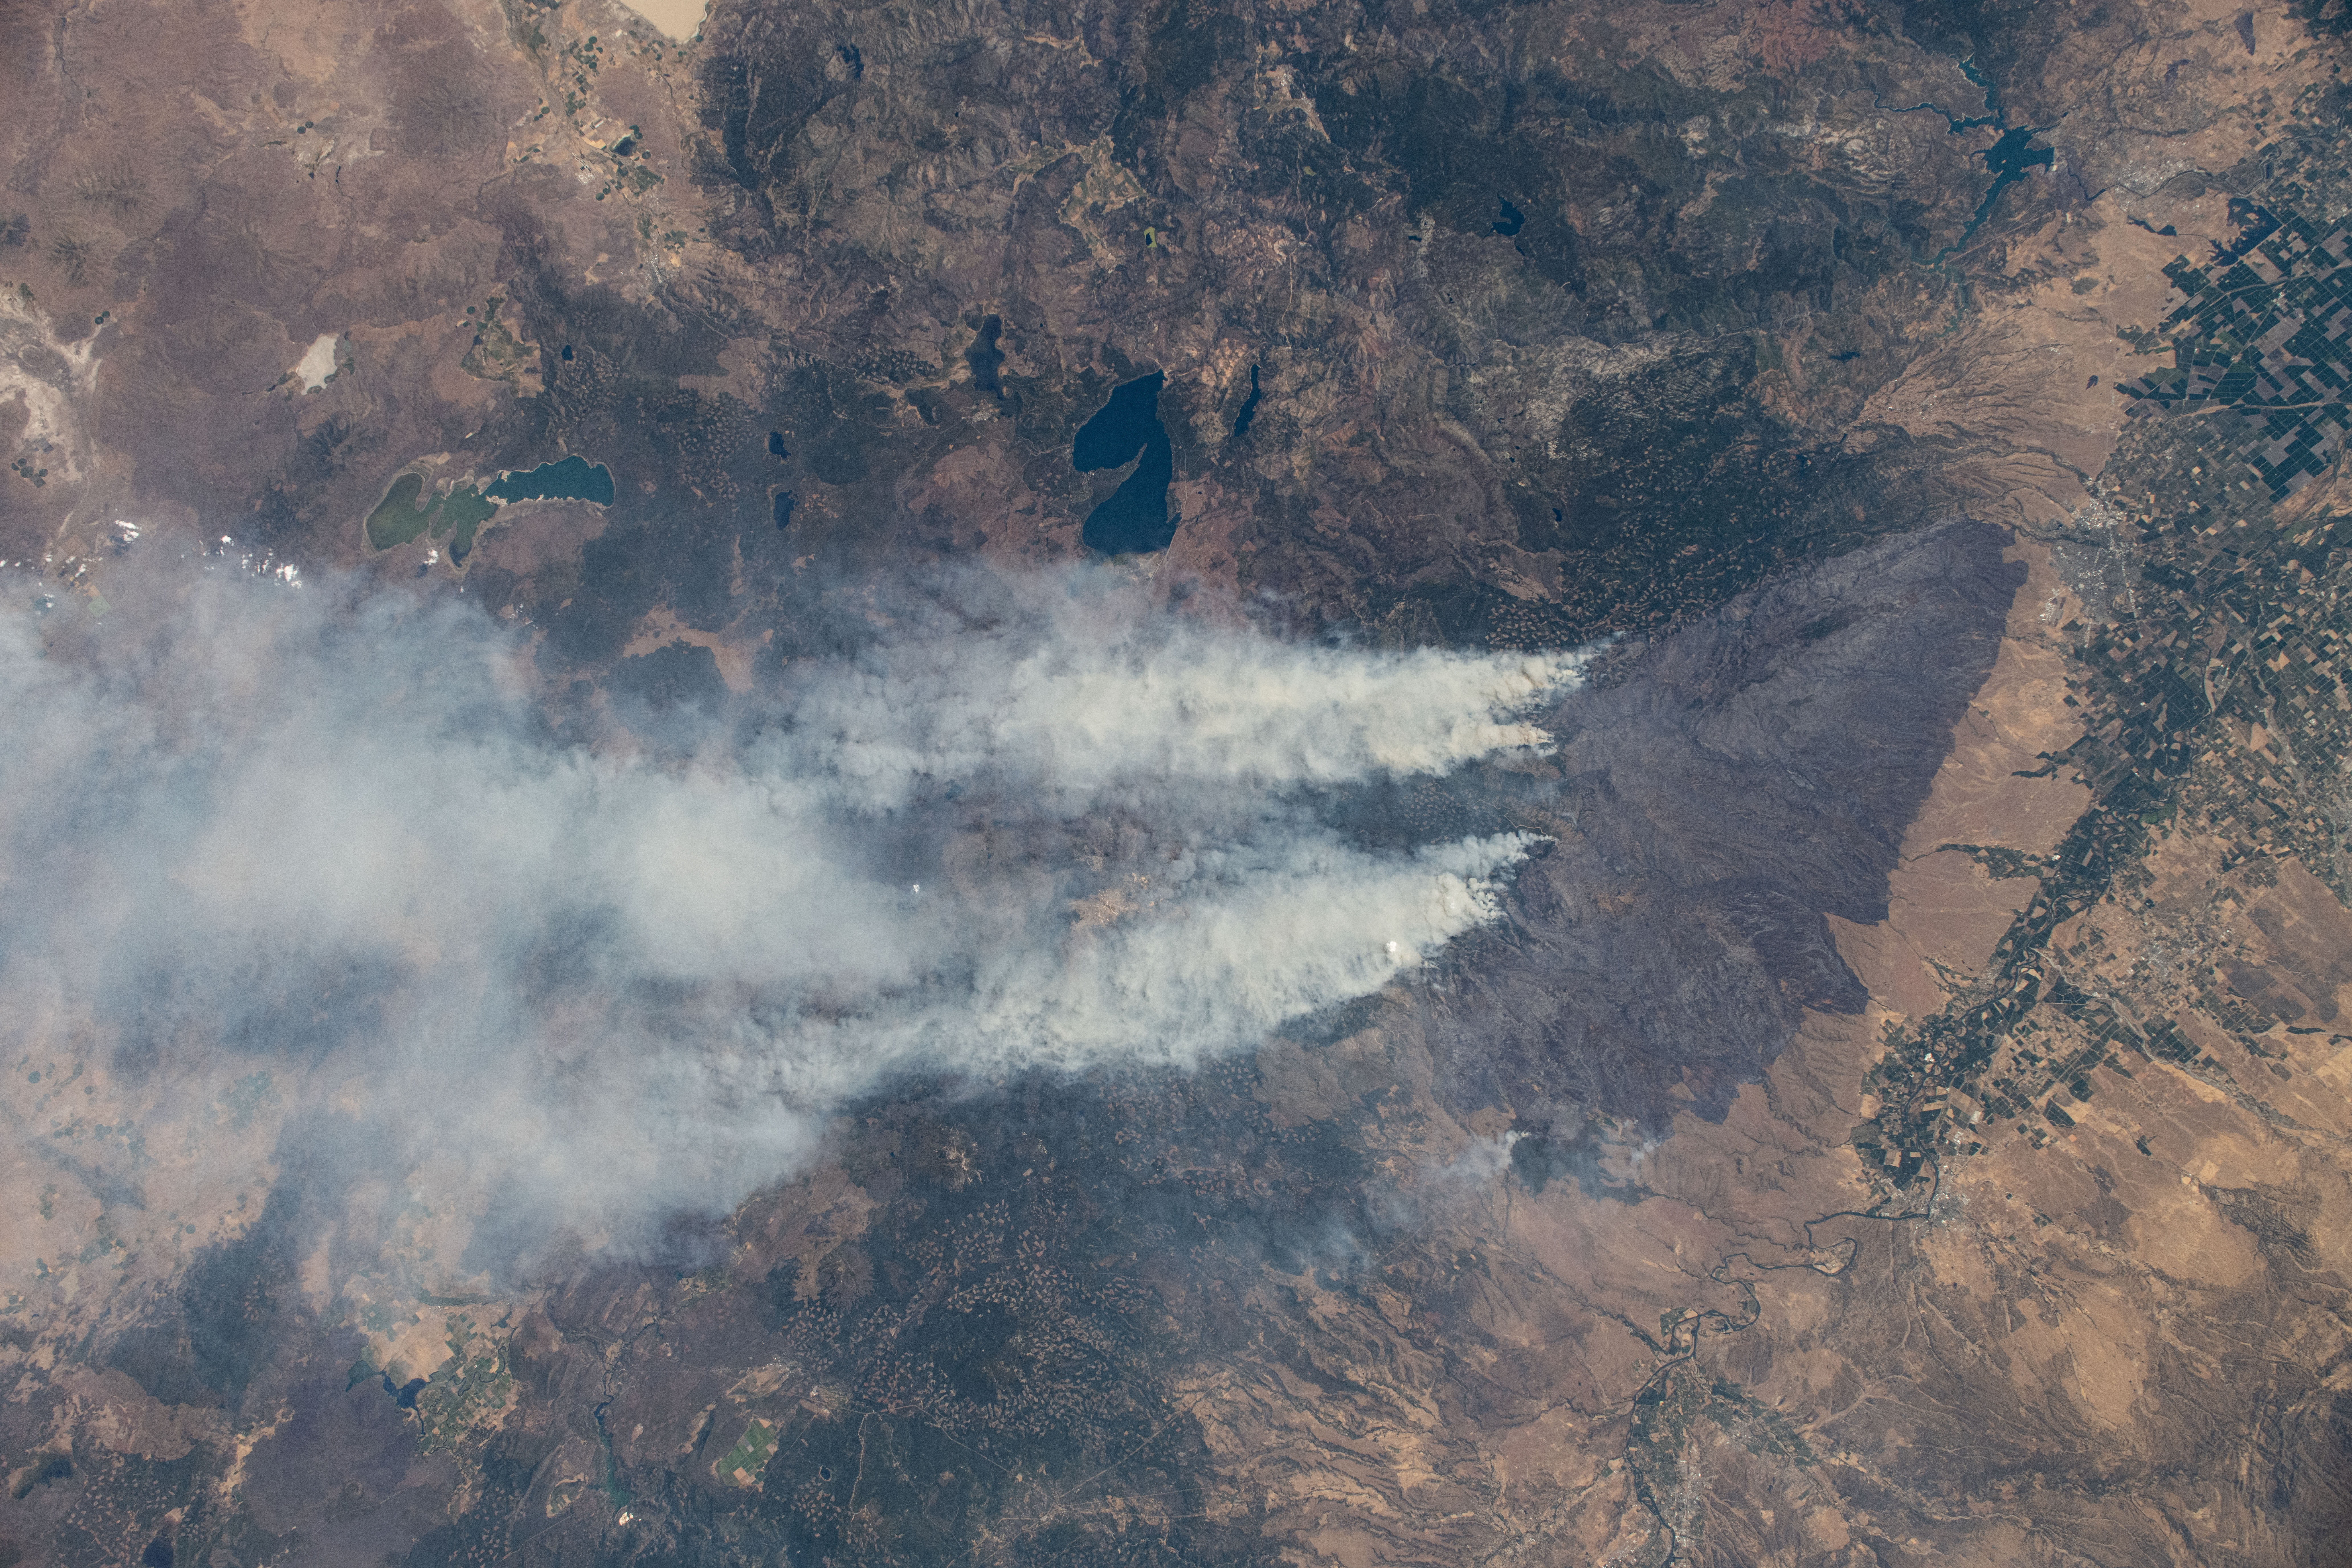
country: USA-CALIFORNIA
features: LAKE ALMANOR, MINERAL, JONESVILLE, CANYONDAM, PARK FIRE
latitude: 40.5
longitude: -121.5
